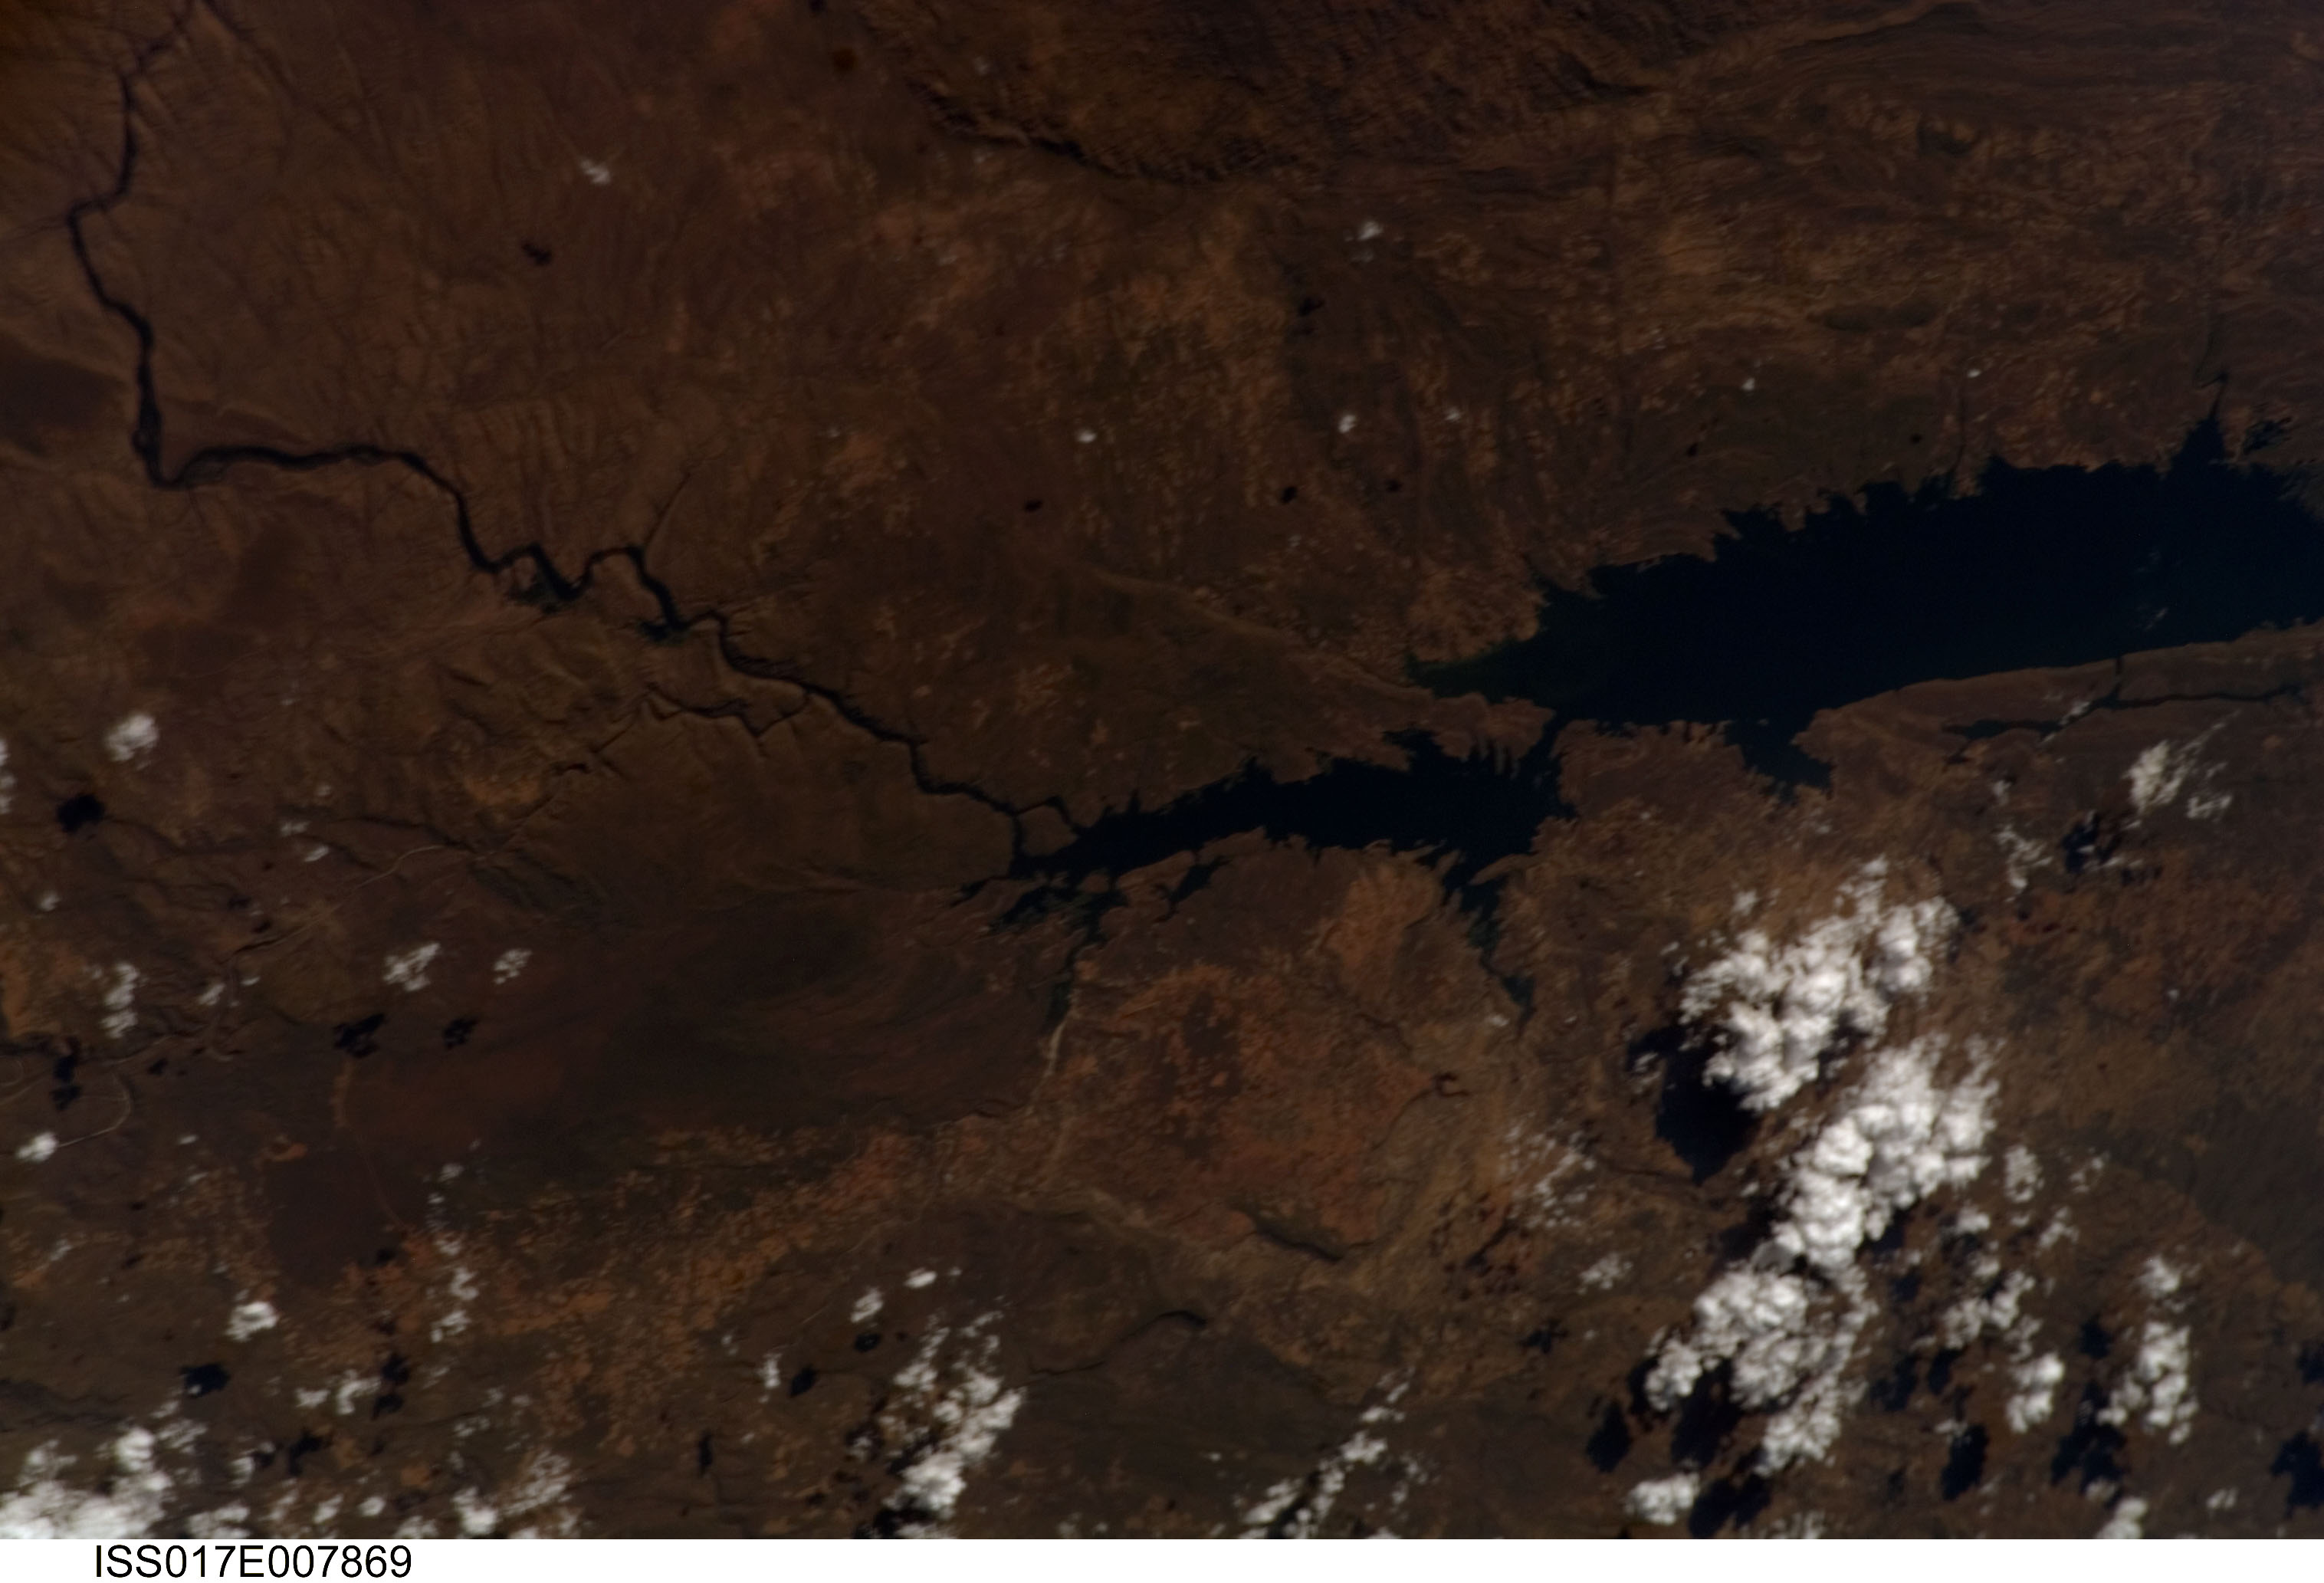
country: ZAMBIA
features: L. KARIBA, ZAMBEZI R., ZAMBEZI ESCARPMENT
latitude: -17.9
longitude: 27.0
